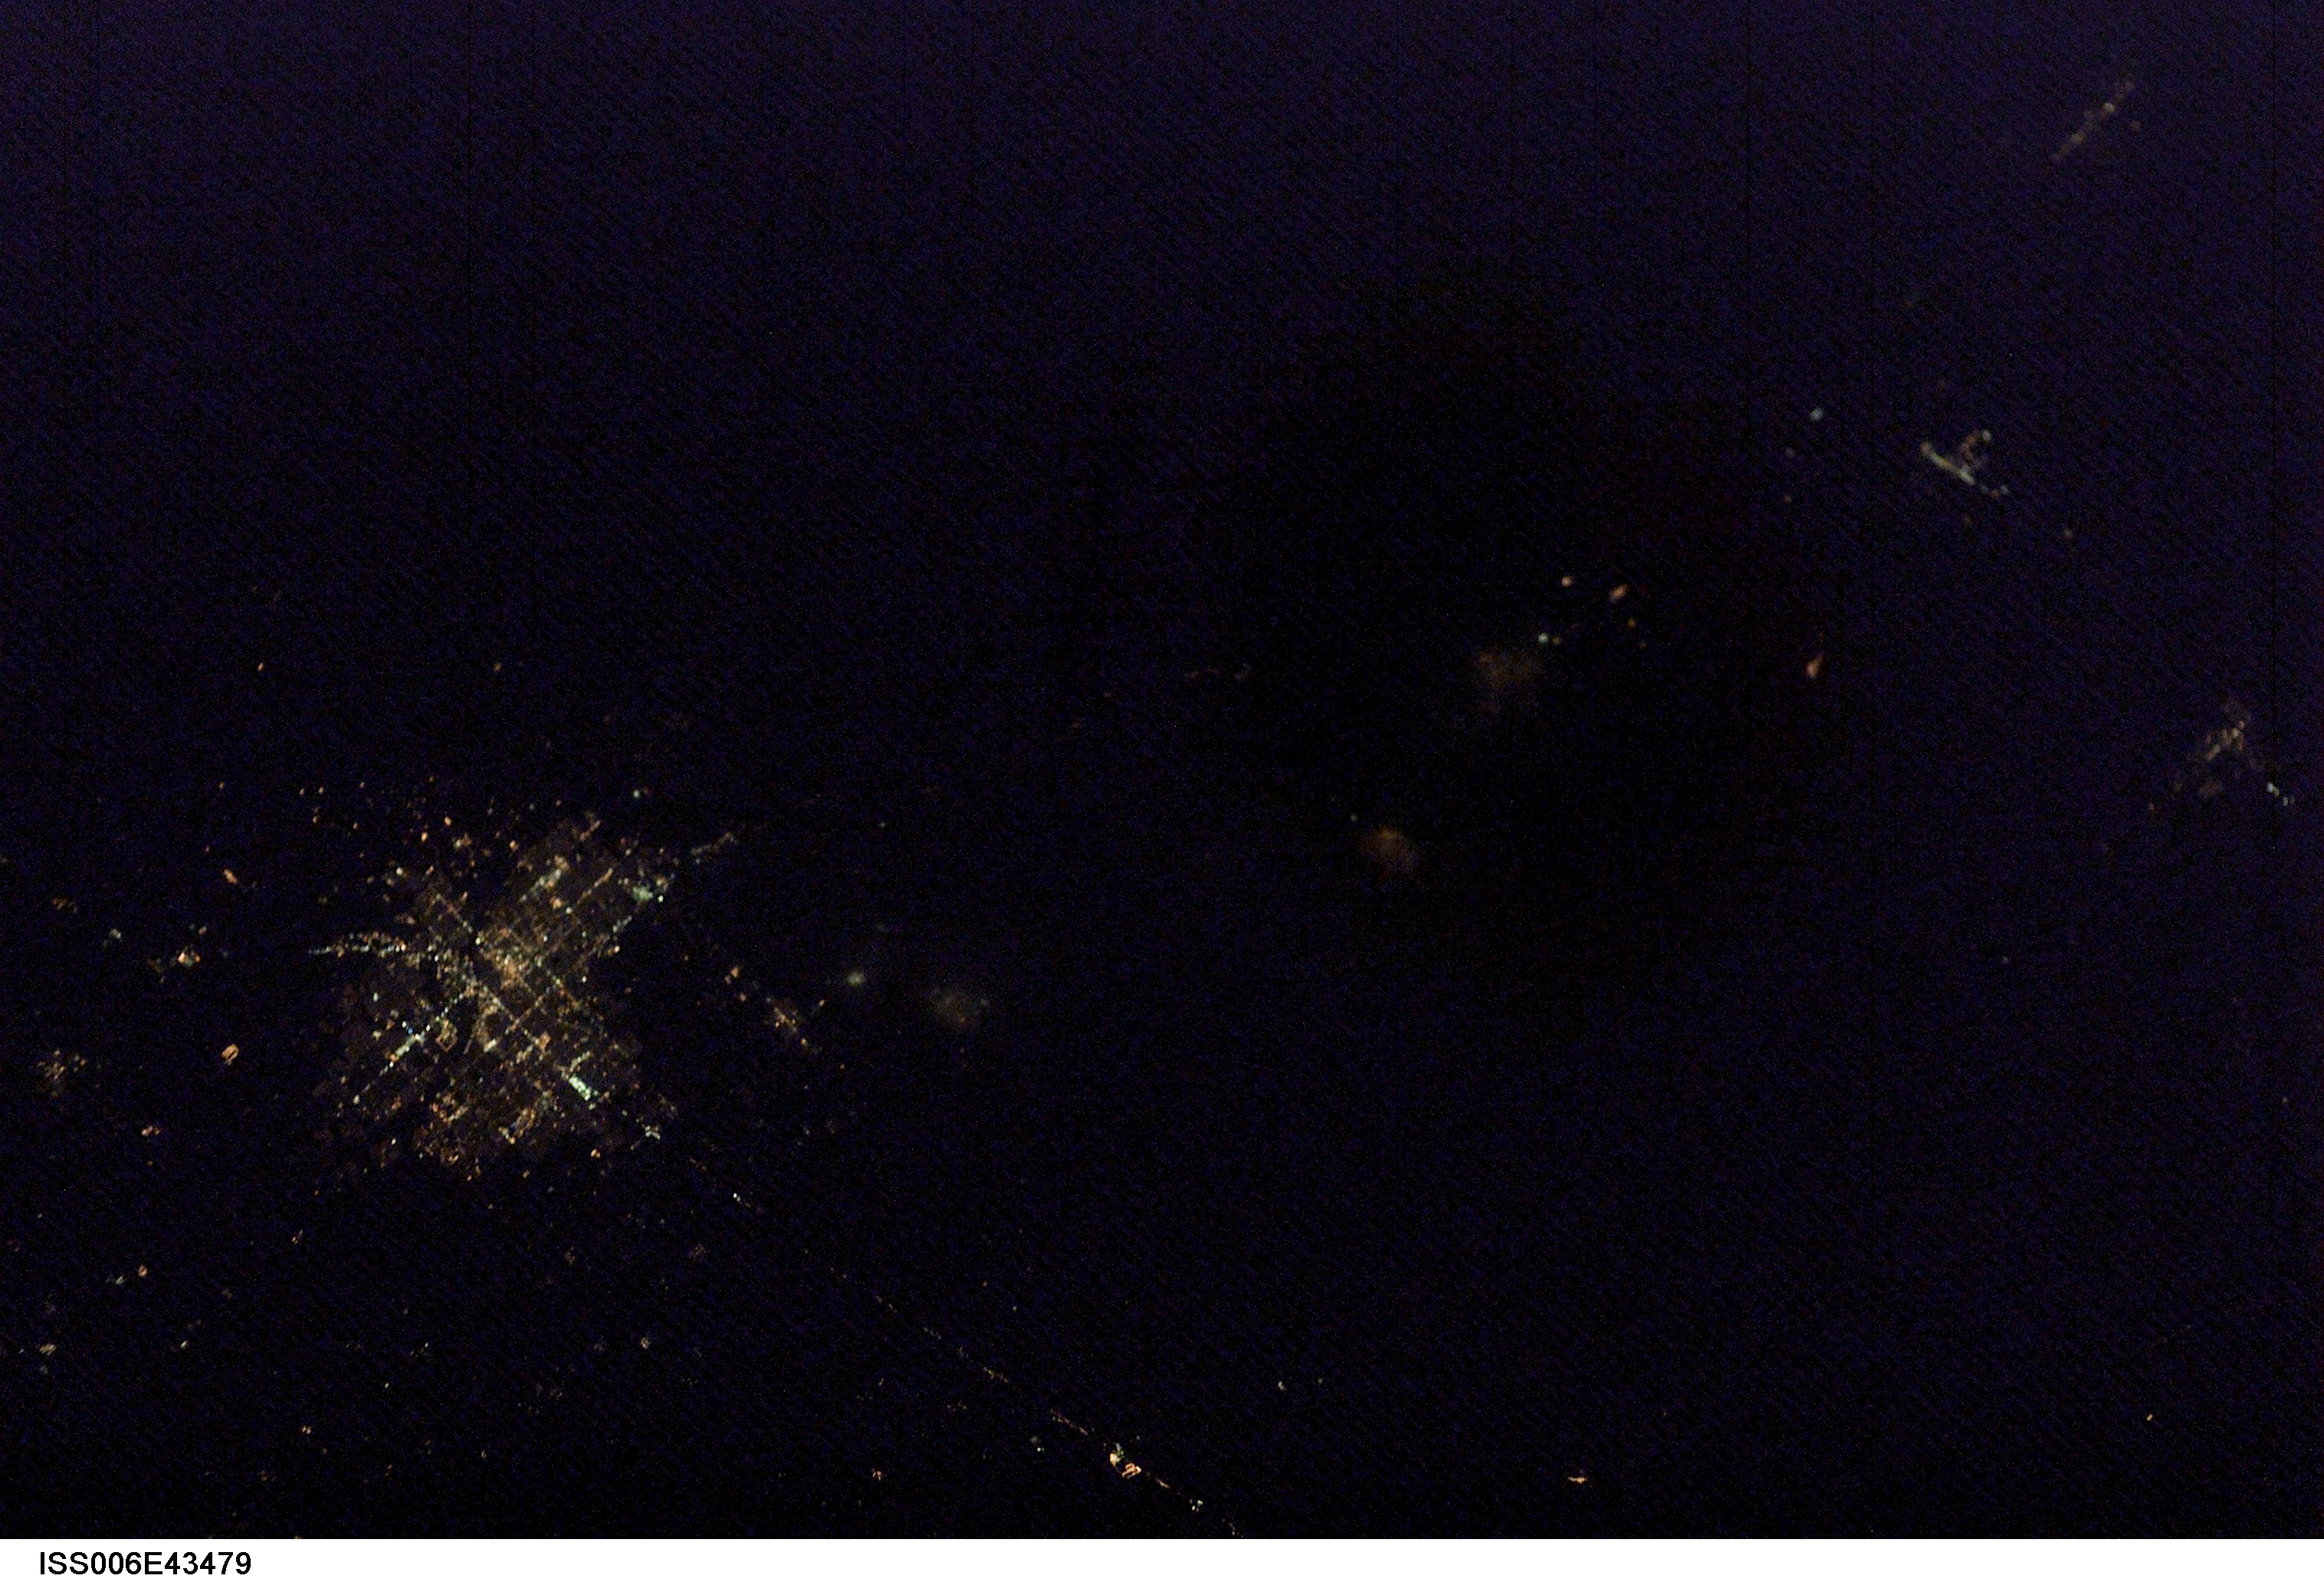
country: USA-CALIFORNIA
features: DARK EARTHOBS
